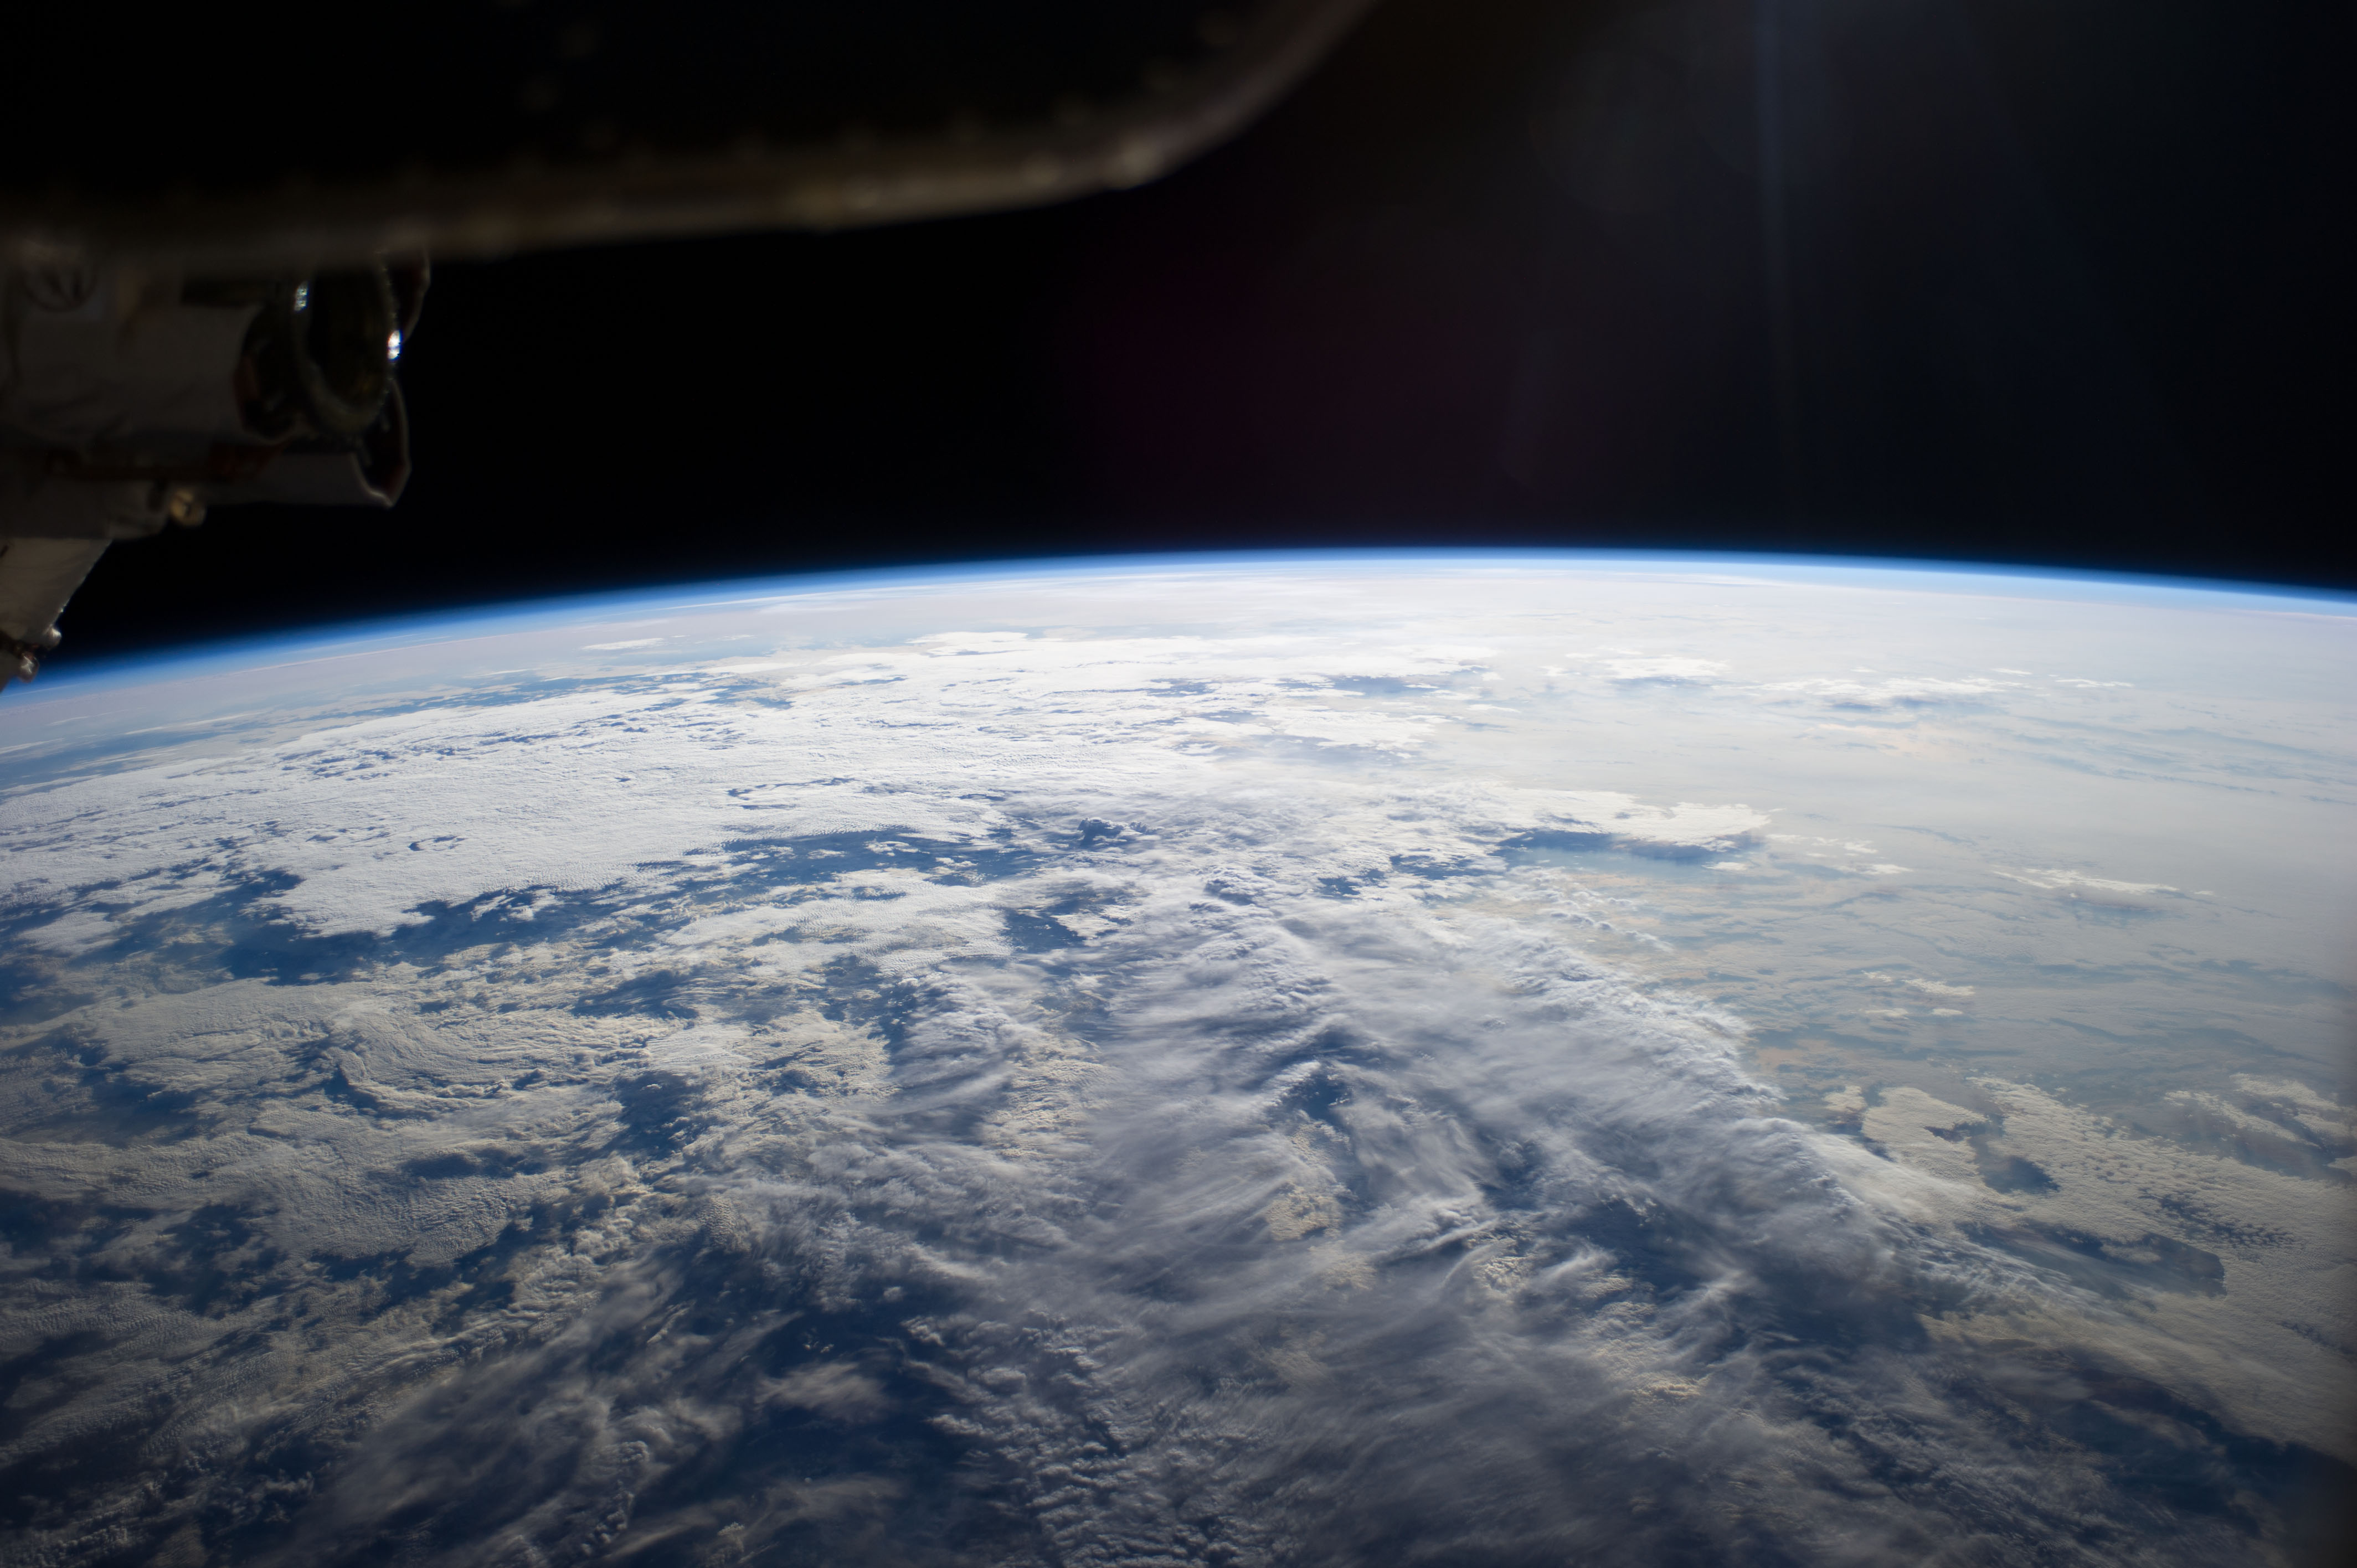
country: ATLANTIC OCEAN
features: OCEAN
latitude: 6.3
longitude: -22.3
